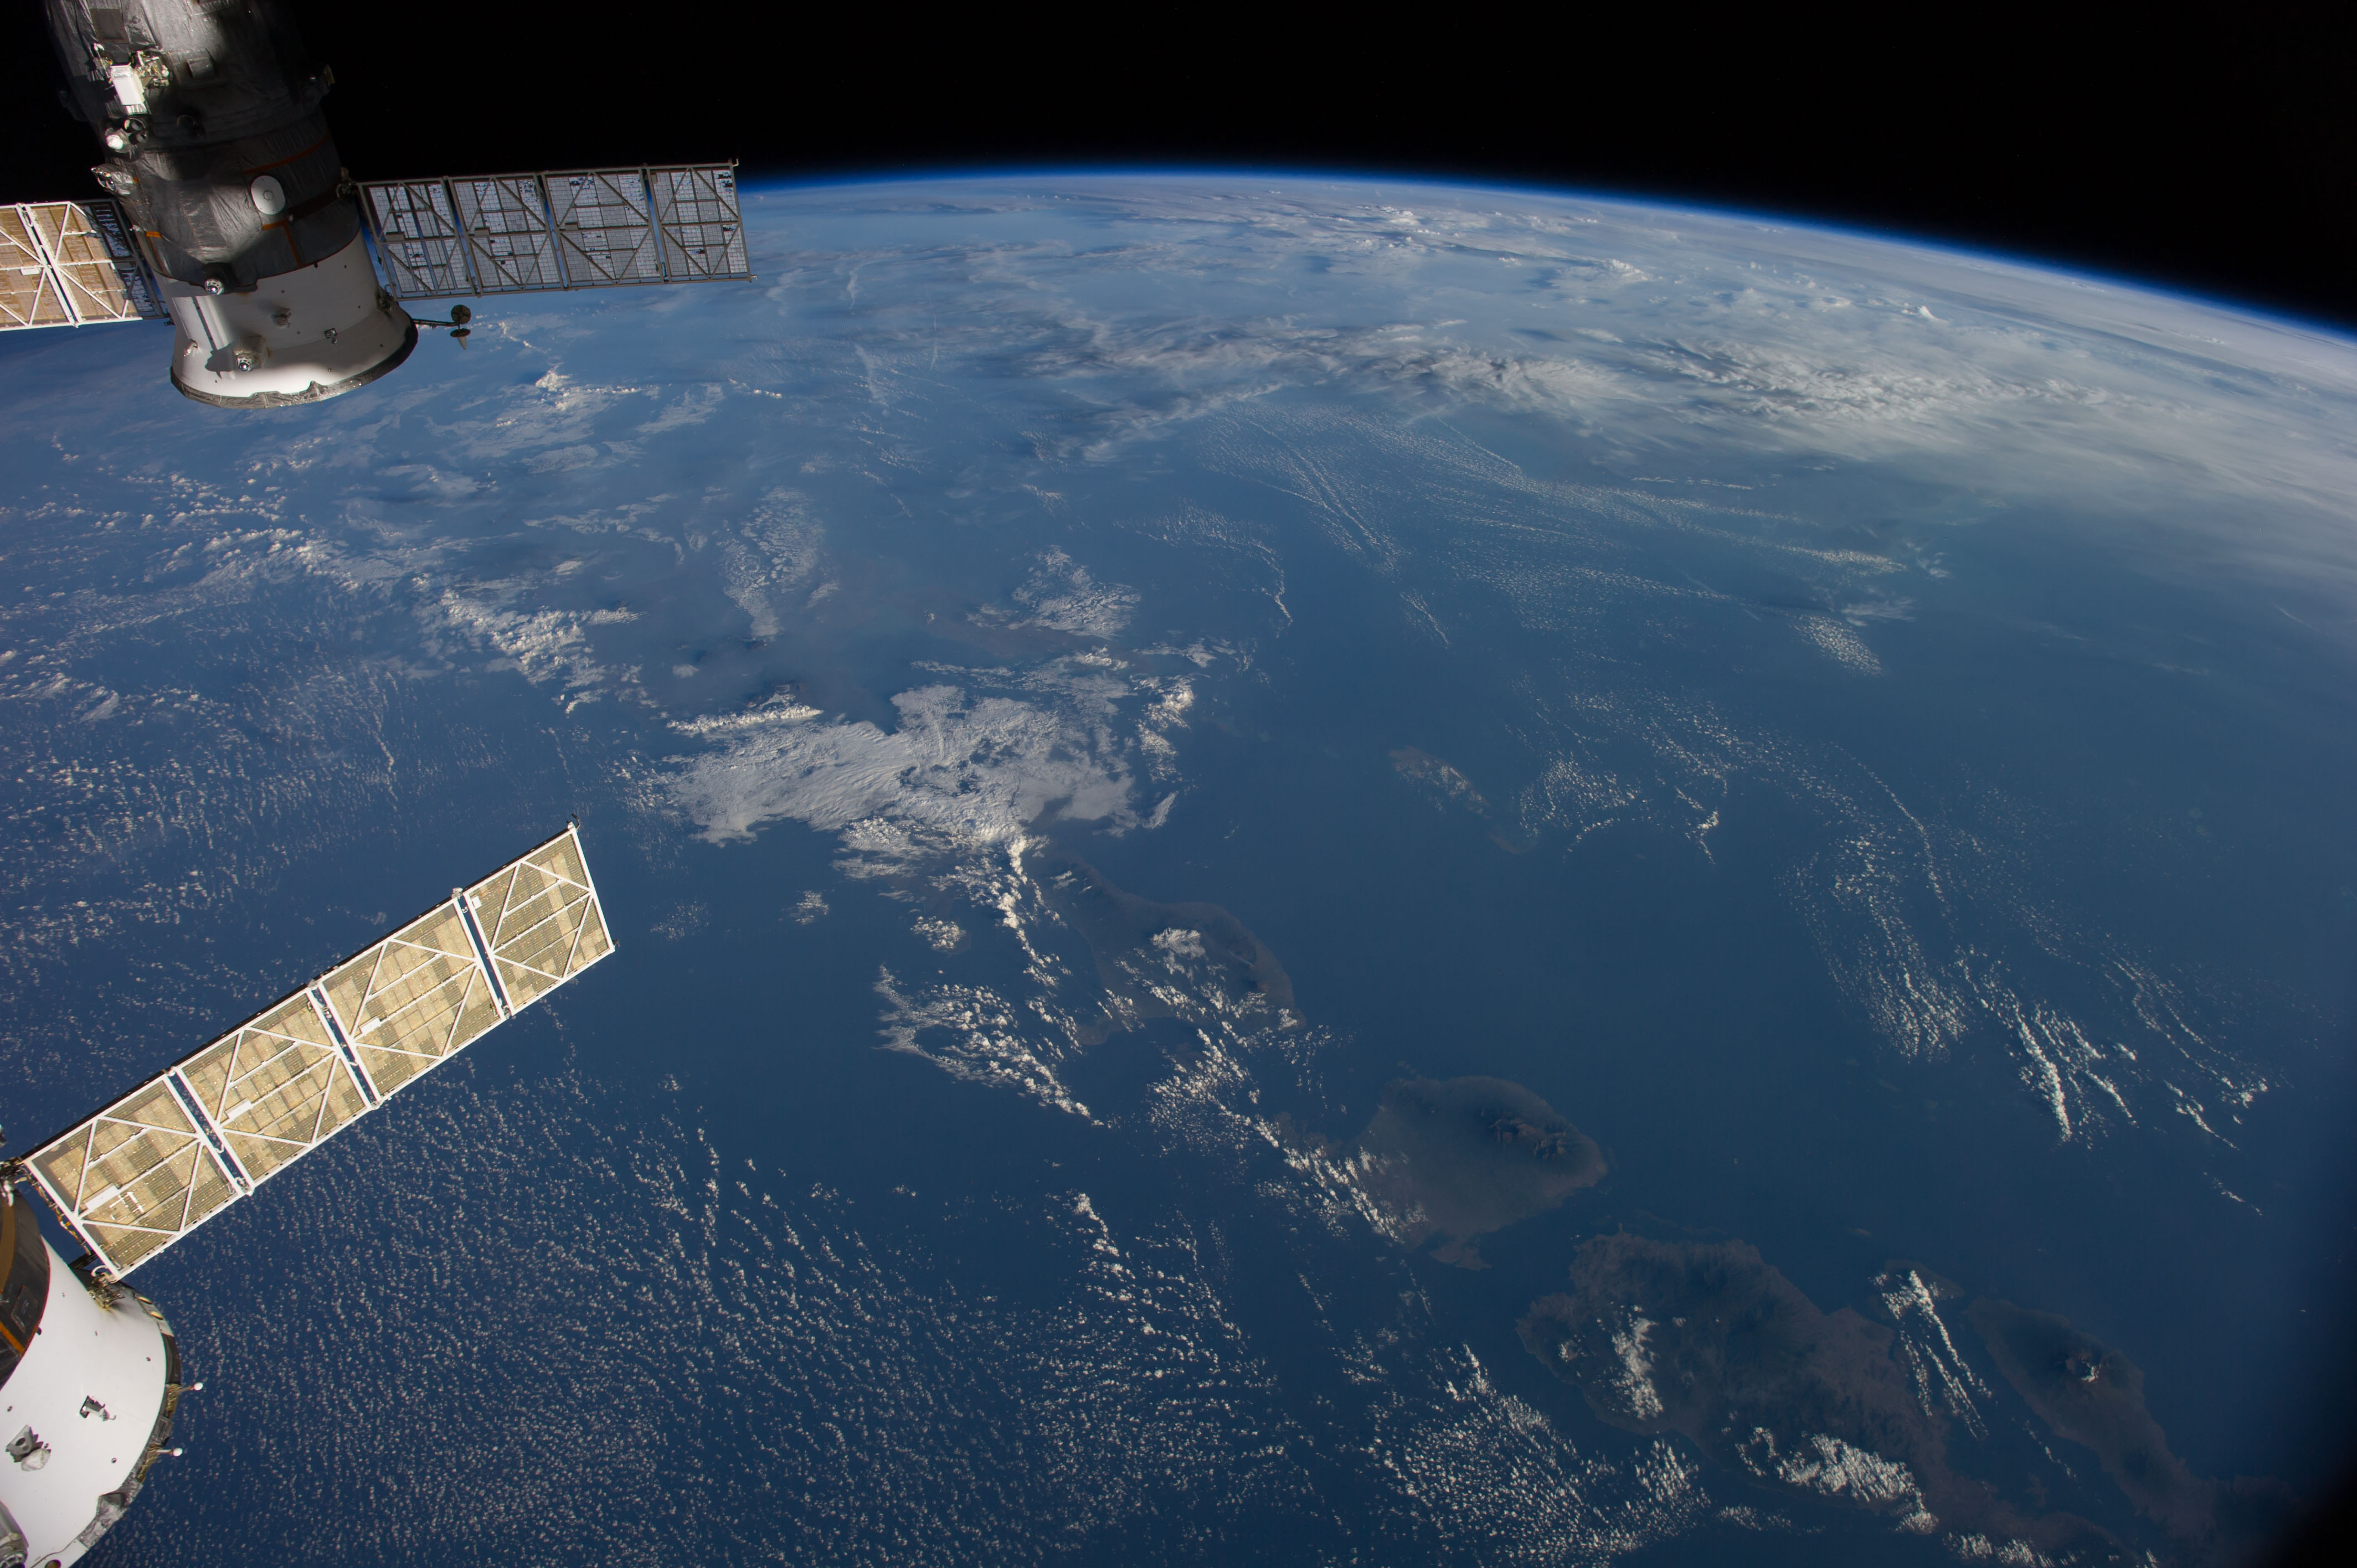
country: INDONESIA-J
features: BALI, W. NUSA TENGGARA, BALI S., JAVA S., ATMOSPHERIC LIMB
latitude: -7.5
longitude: 115.0
